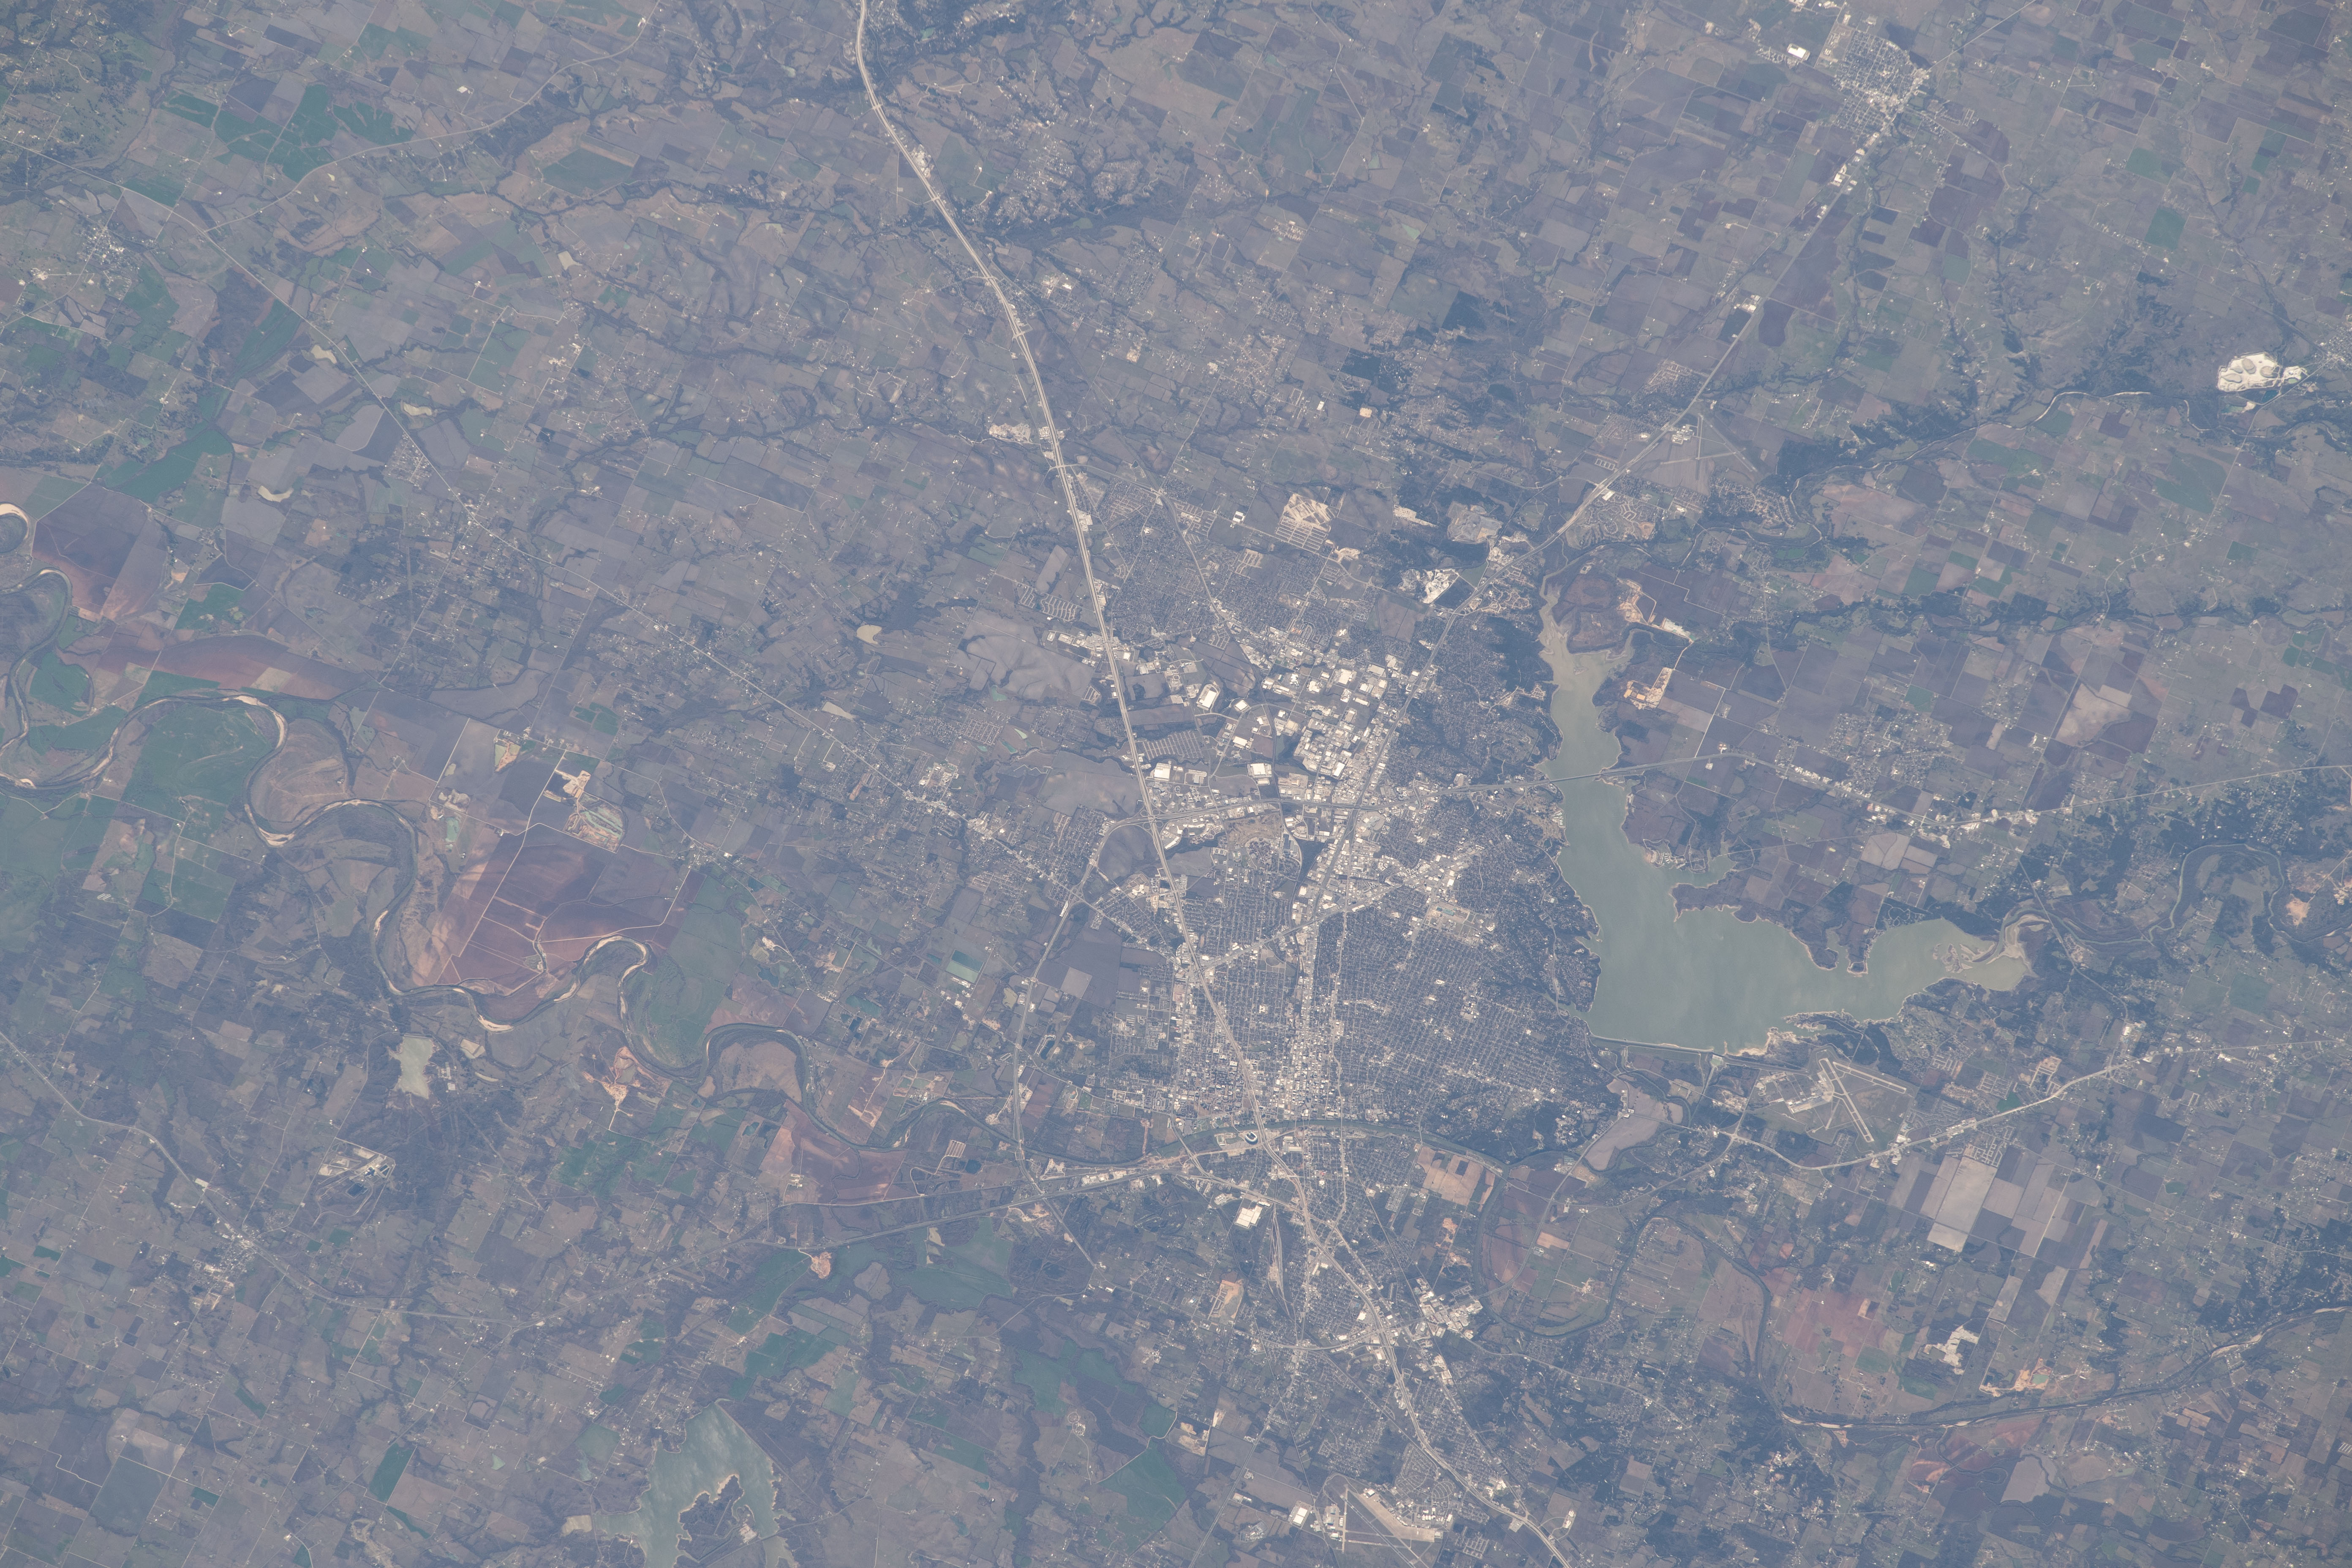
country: USA-TEXAS
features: BRAZOS RIVER, LAKE WACO, WACO
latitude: 31.5
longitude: -97.2
